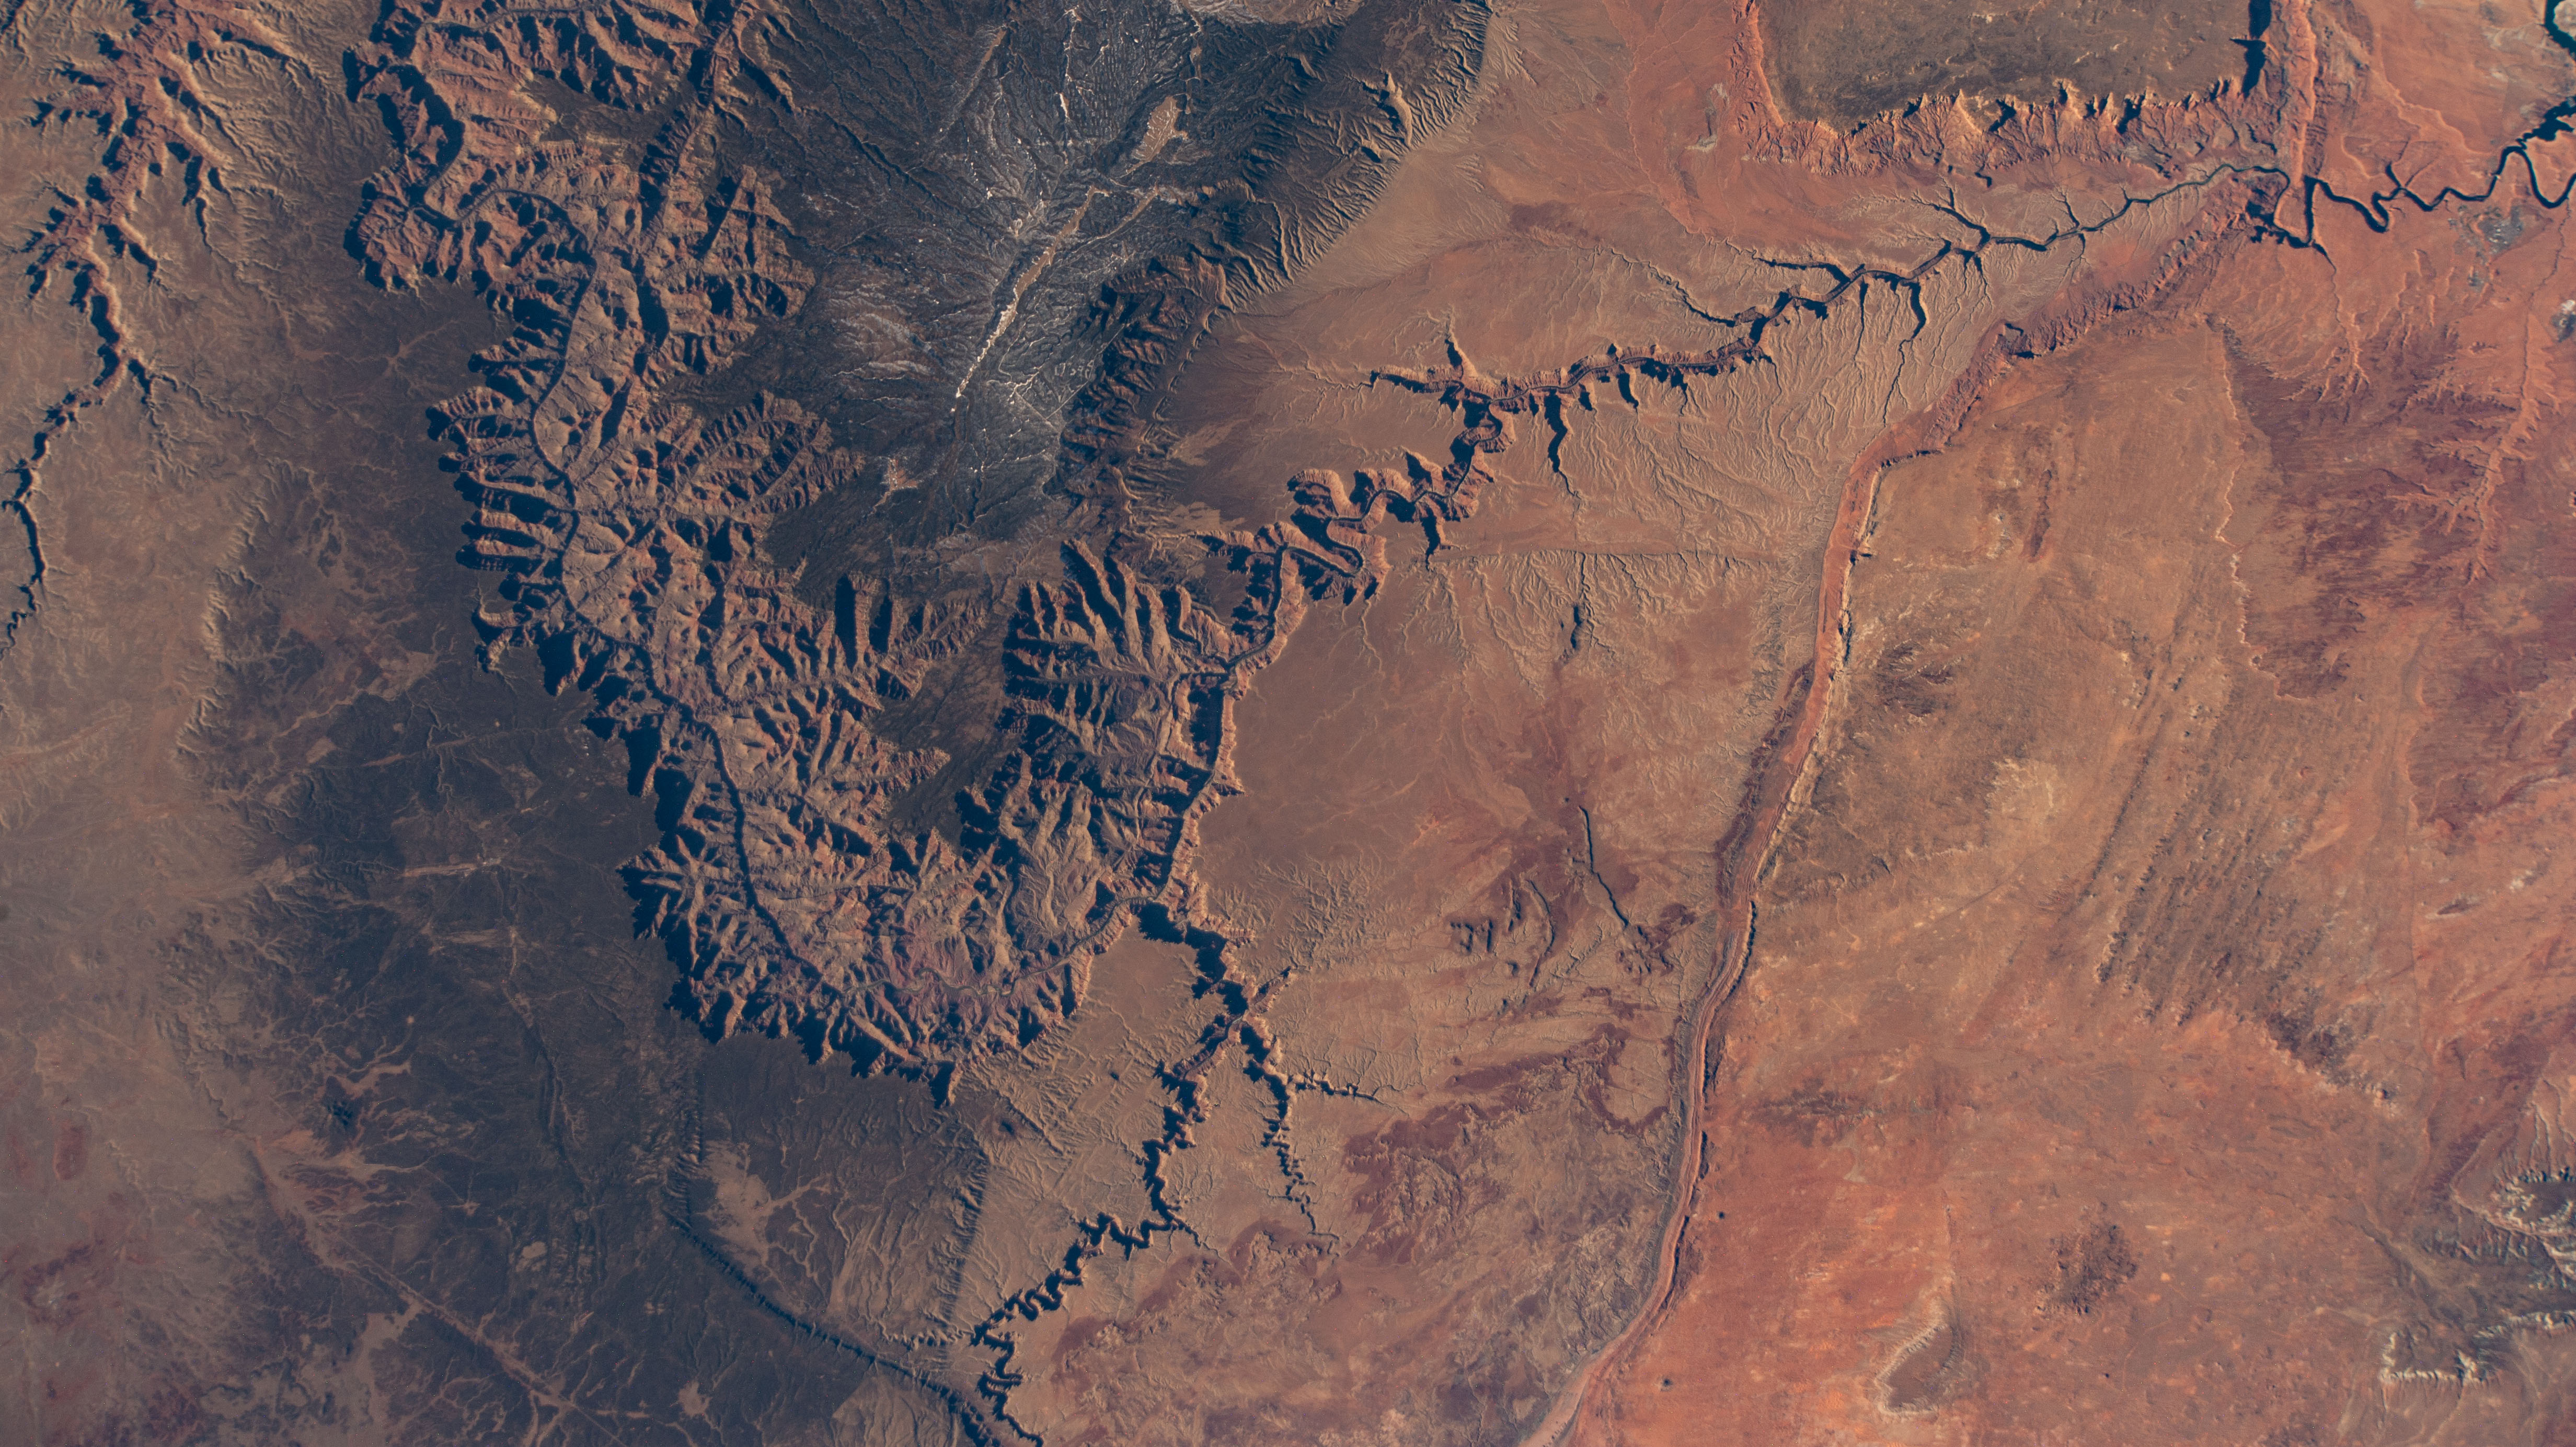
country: USA-ARIZONA
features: GRAND CANYON NATIONAL PARK, COLORADO RIVER
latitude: 36.4
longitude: -112.0
